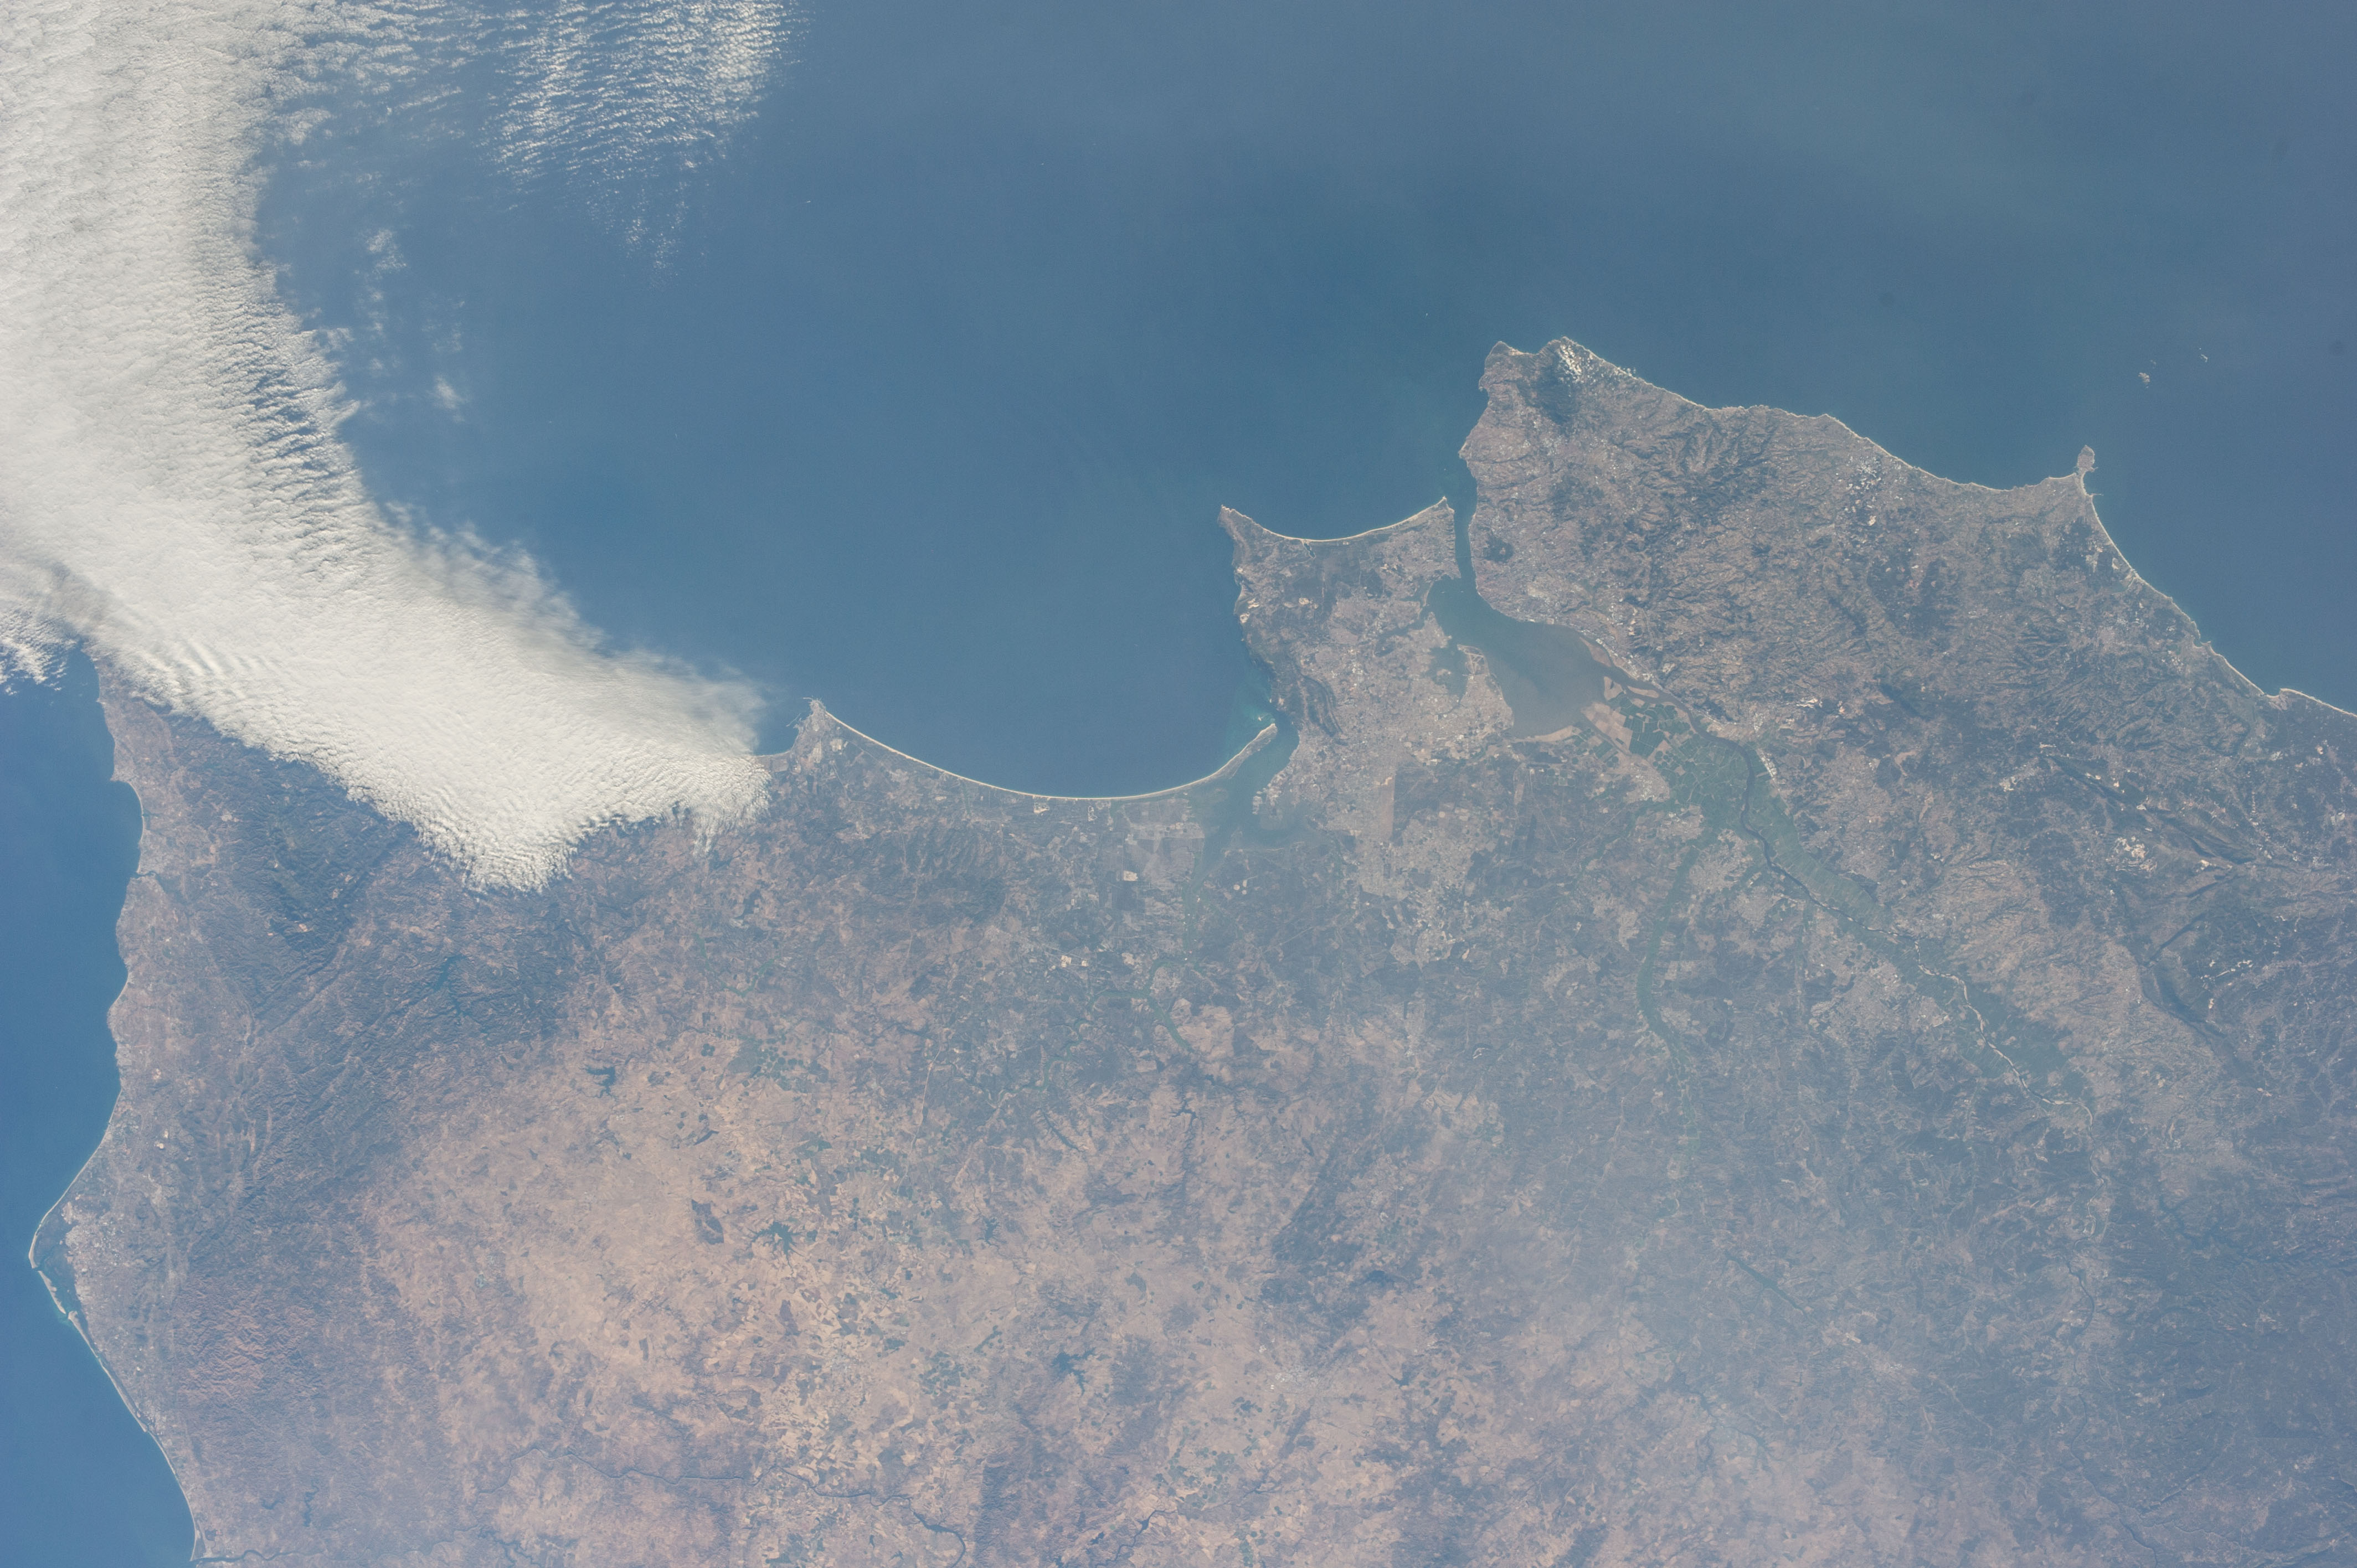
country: PORTUGAL
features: TAGUS RIVER, LISBON, SETUBAL MUNICIPALY, ATLANTIC OCEAN
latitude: 38.2
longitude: -8.8
